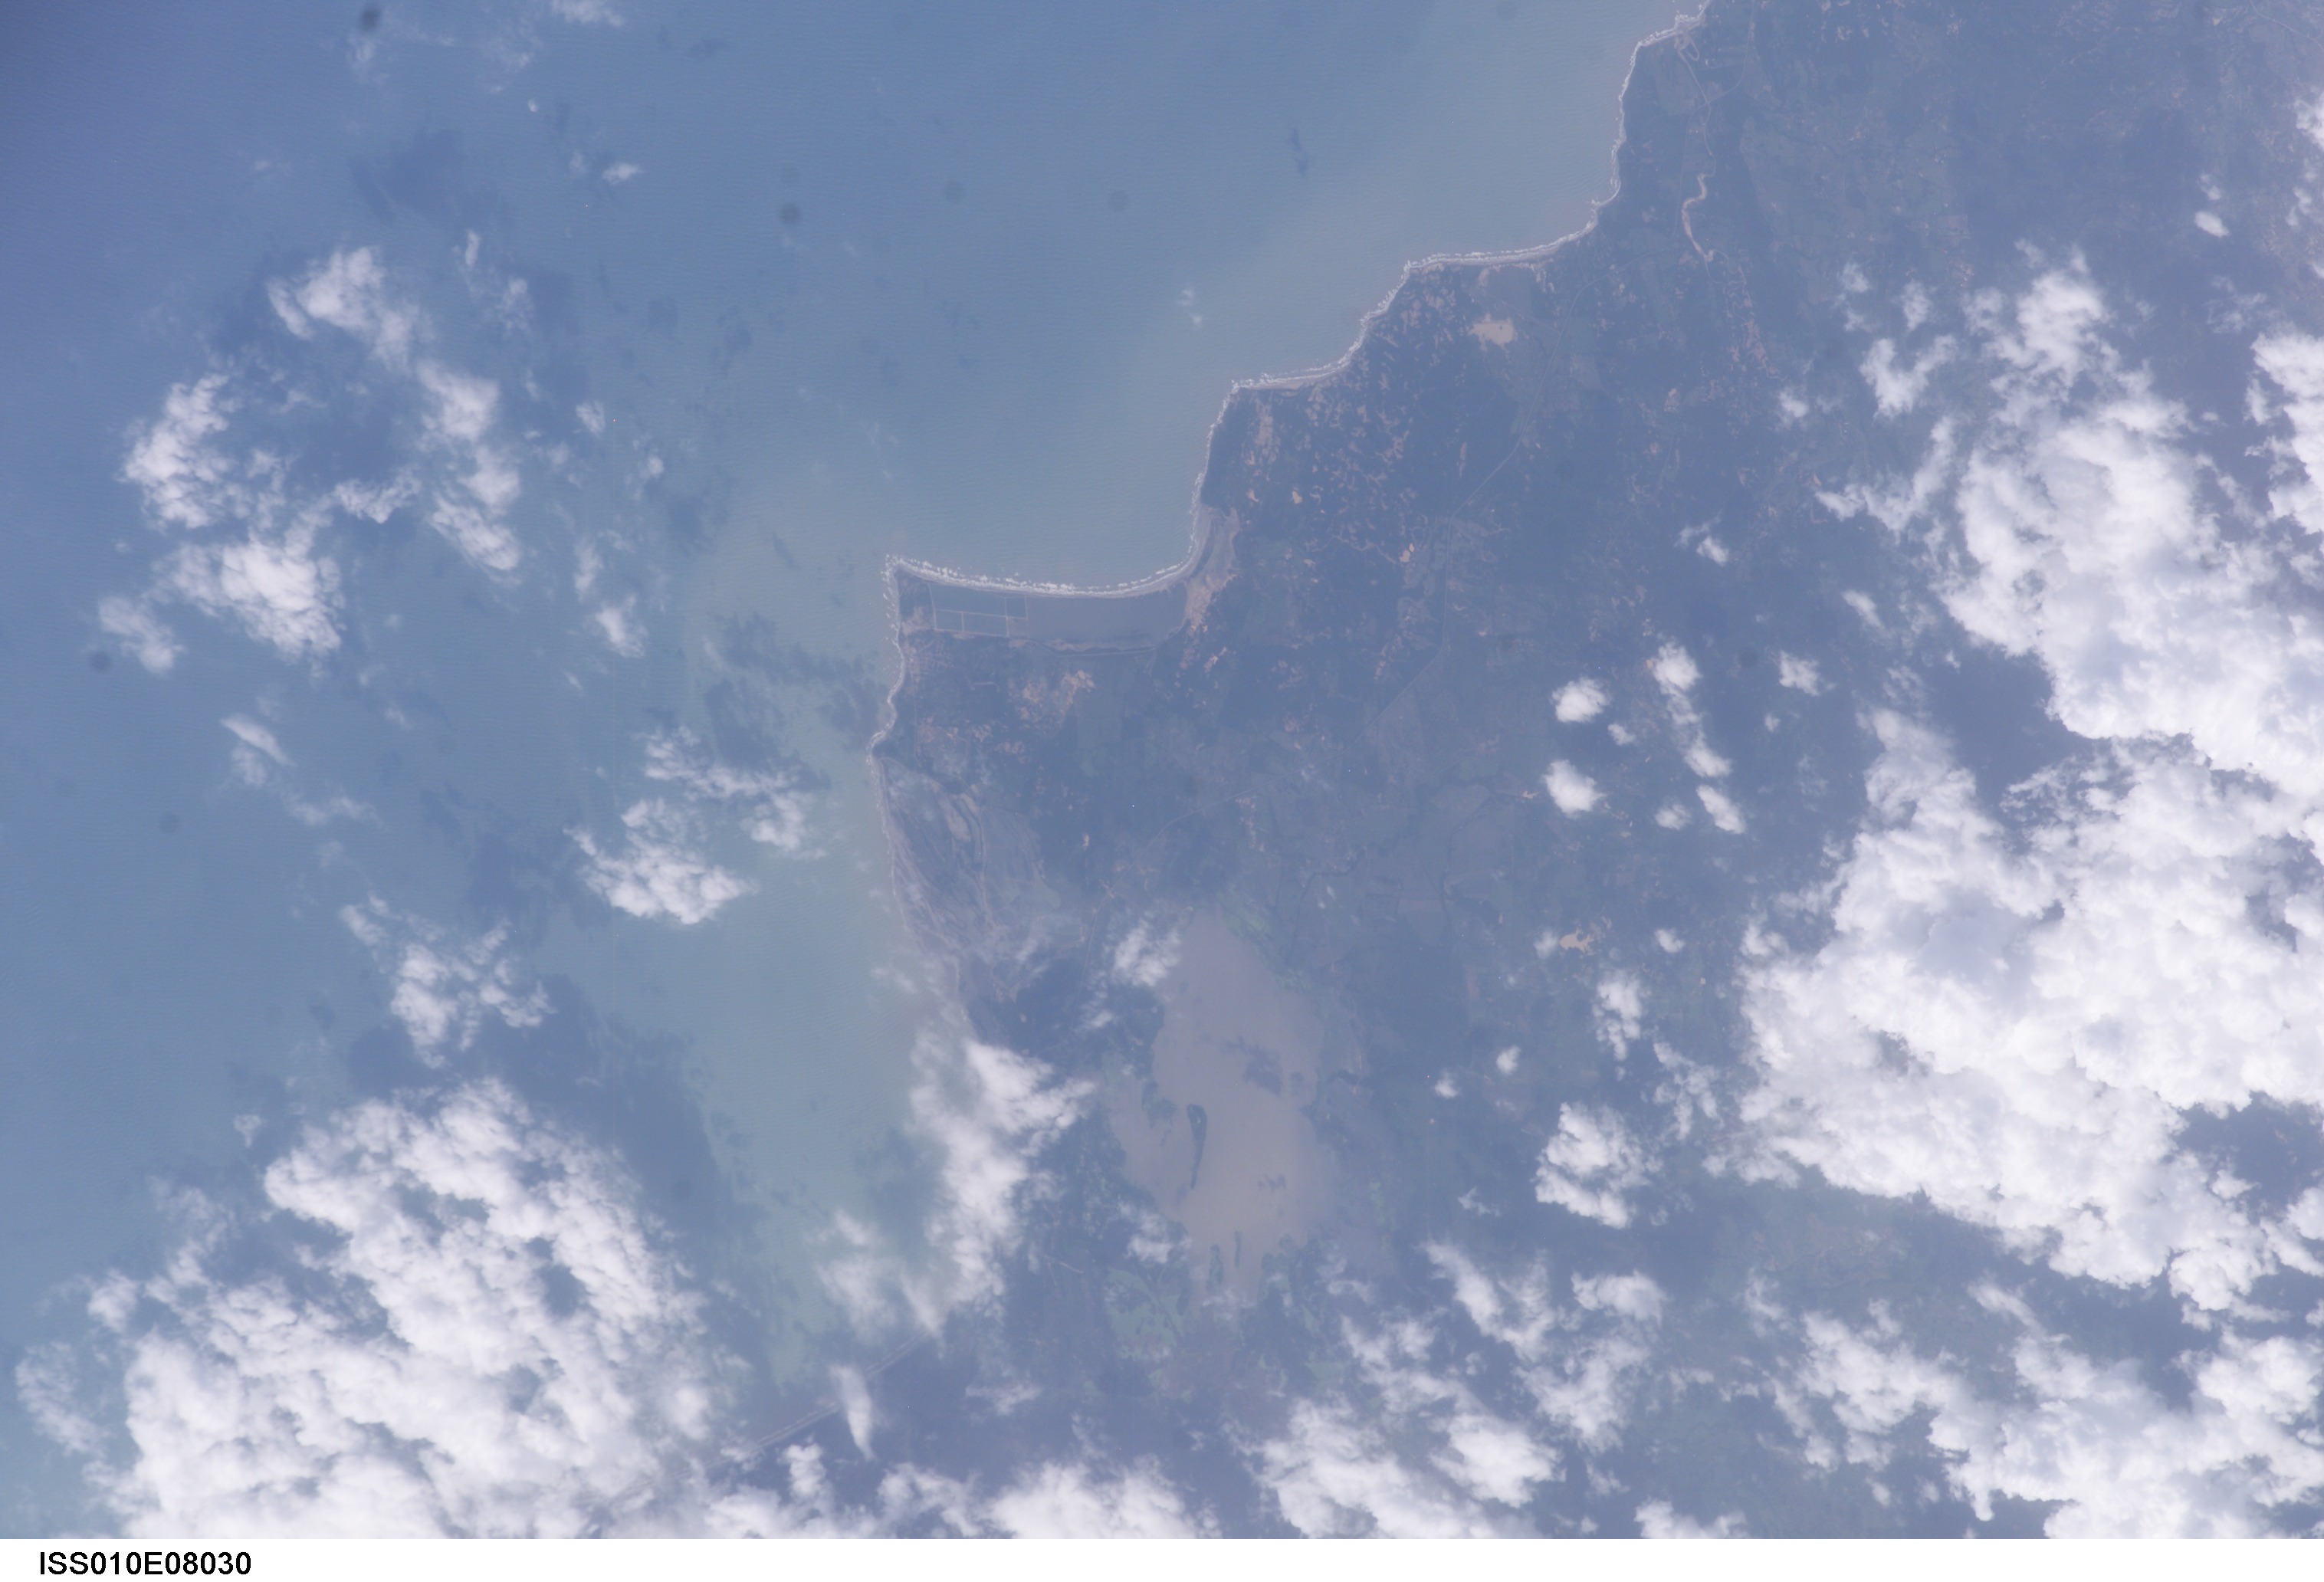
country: COLOMBIA
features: GALERA PT., AMANSAGUAPOS B.
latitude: 10.8
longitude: -75.2
